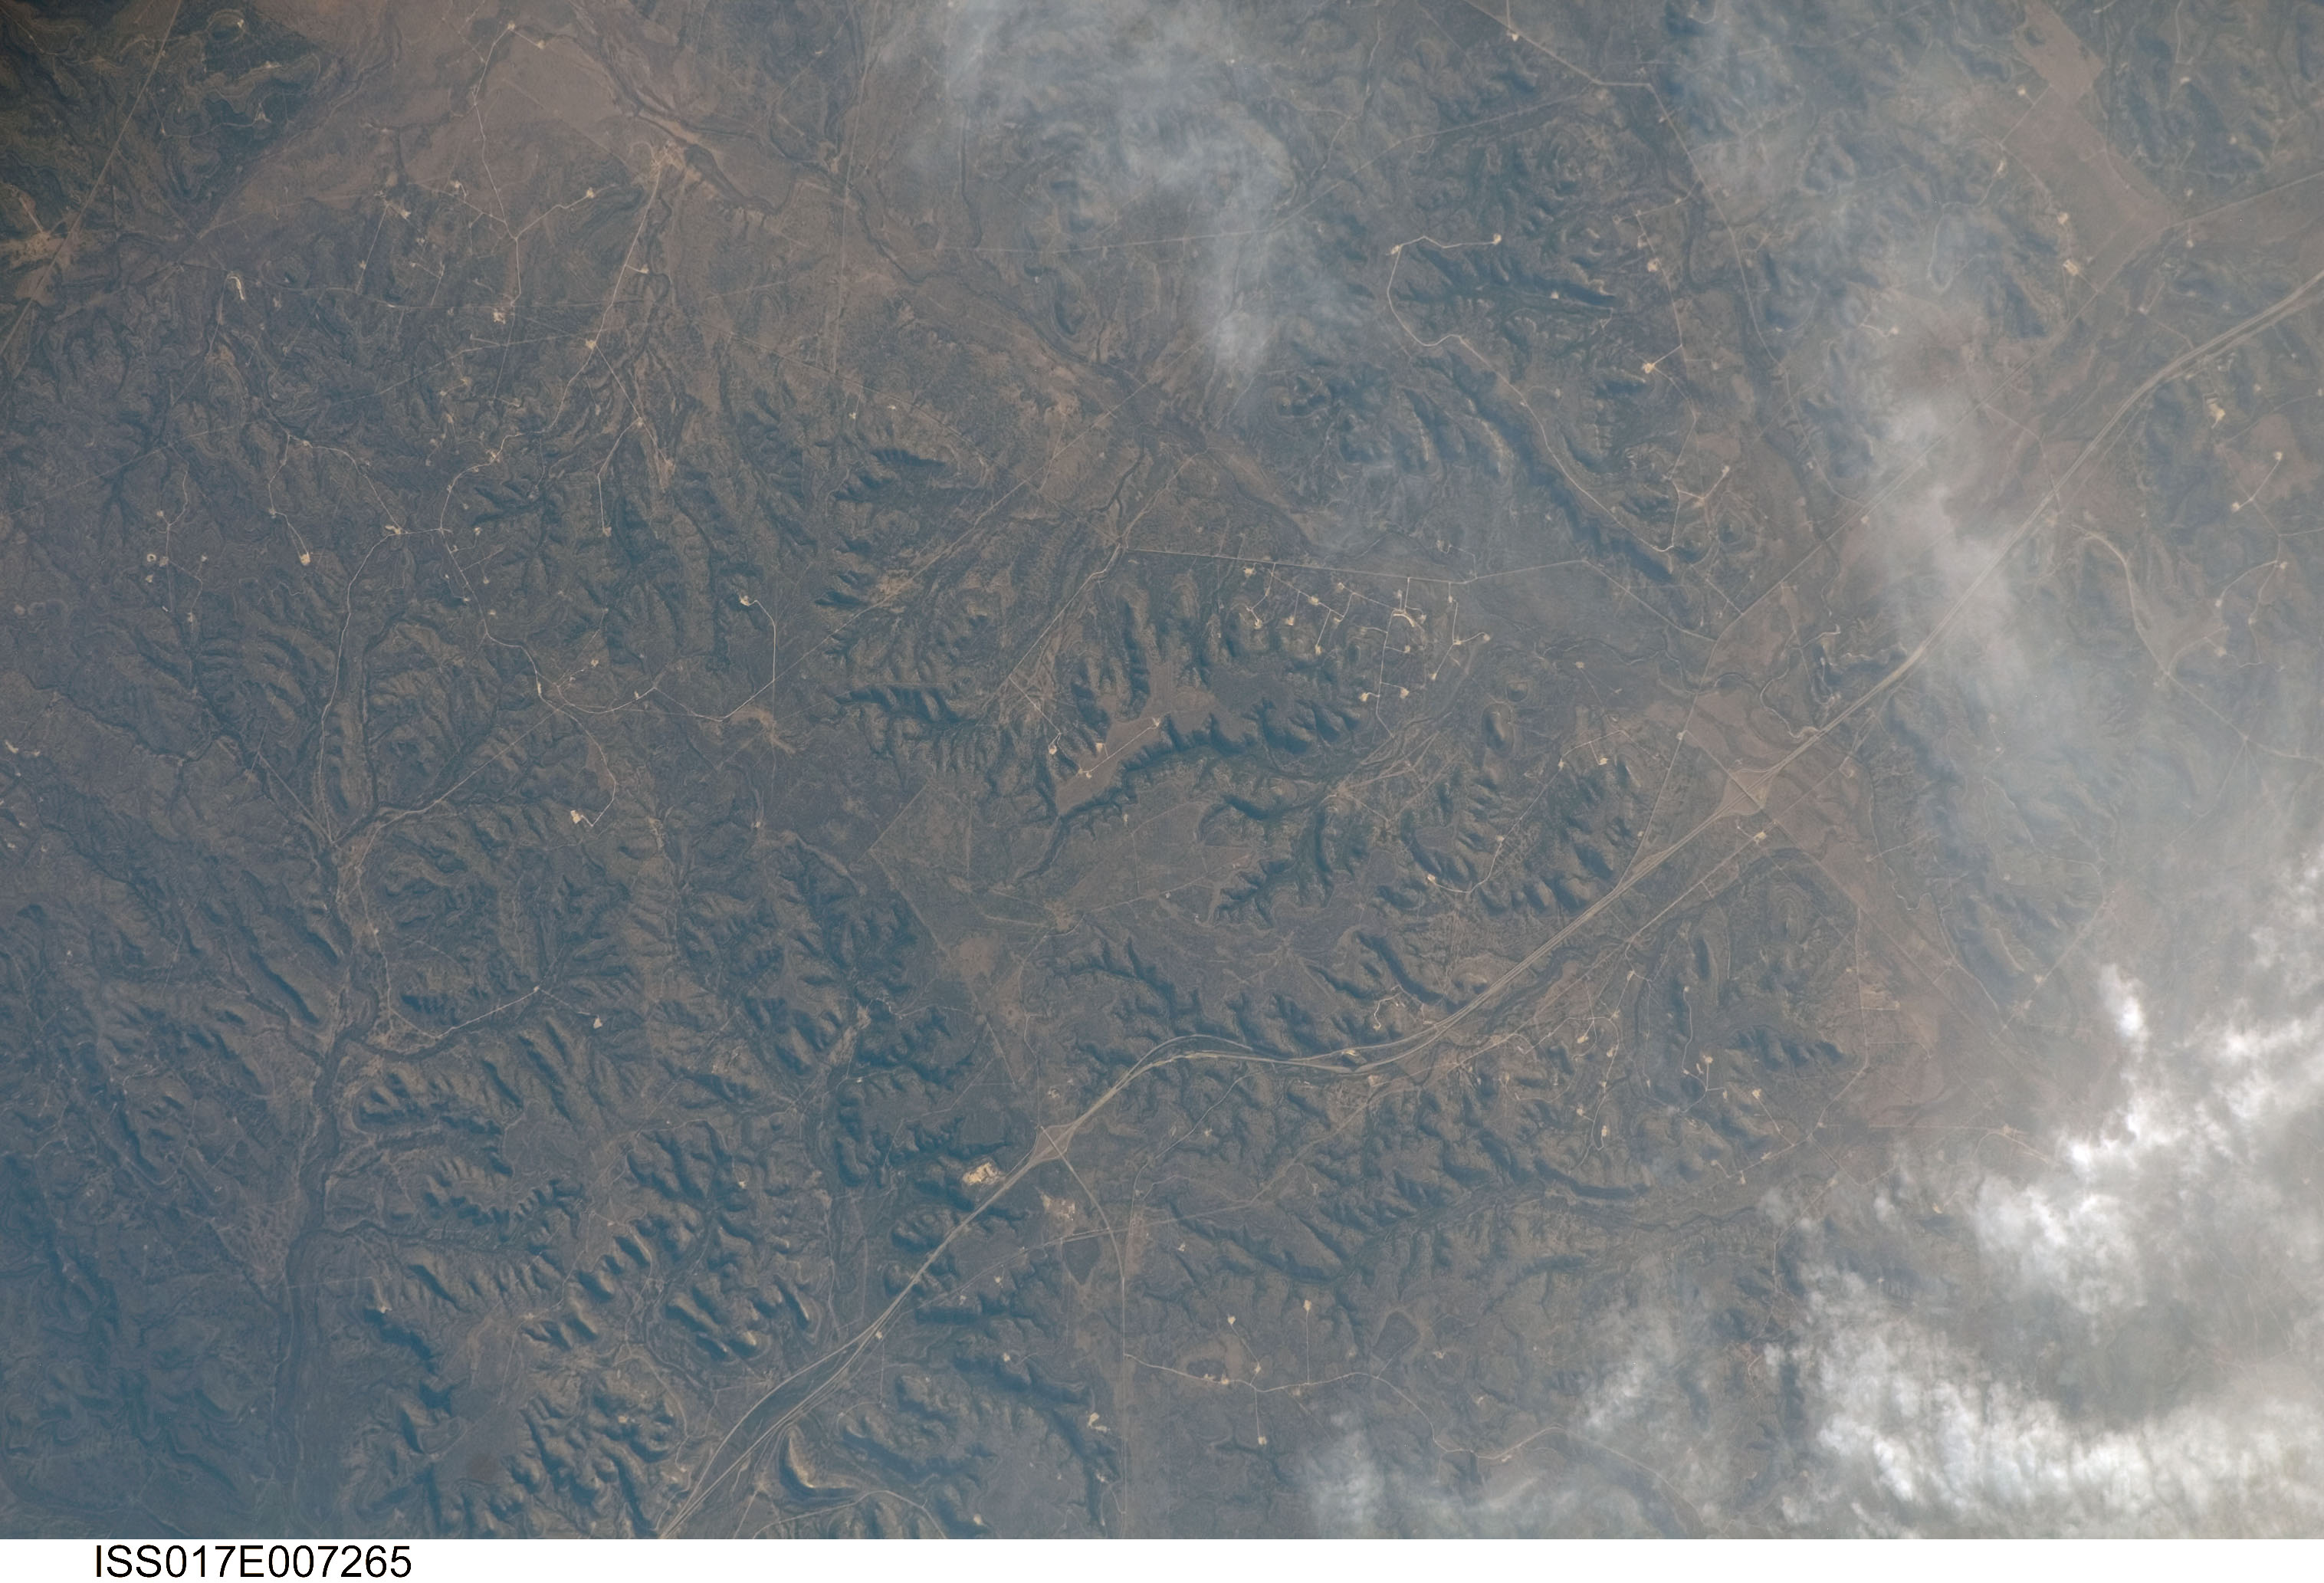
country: USA-TEXAS
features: I-10, OILFIELDS, HOWARD DRAW
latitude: 30.7
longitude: -101.5
